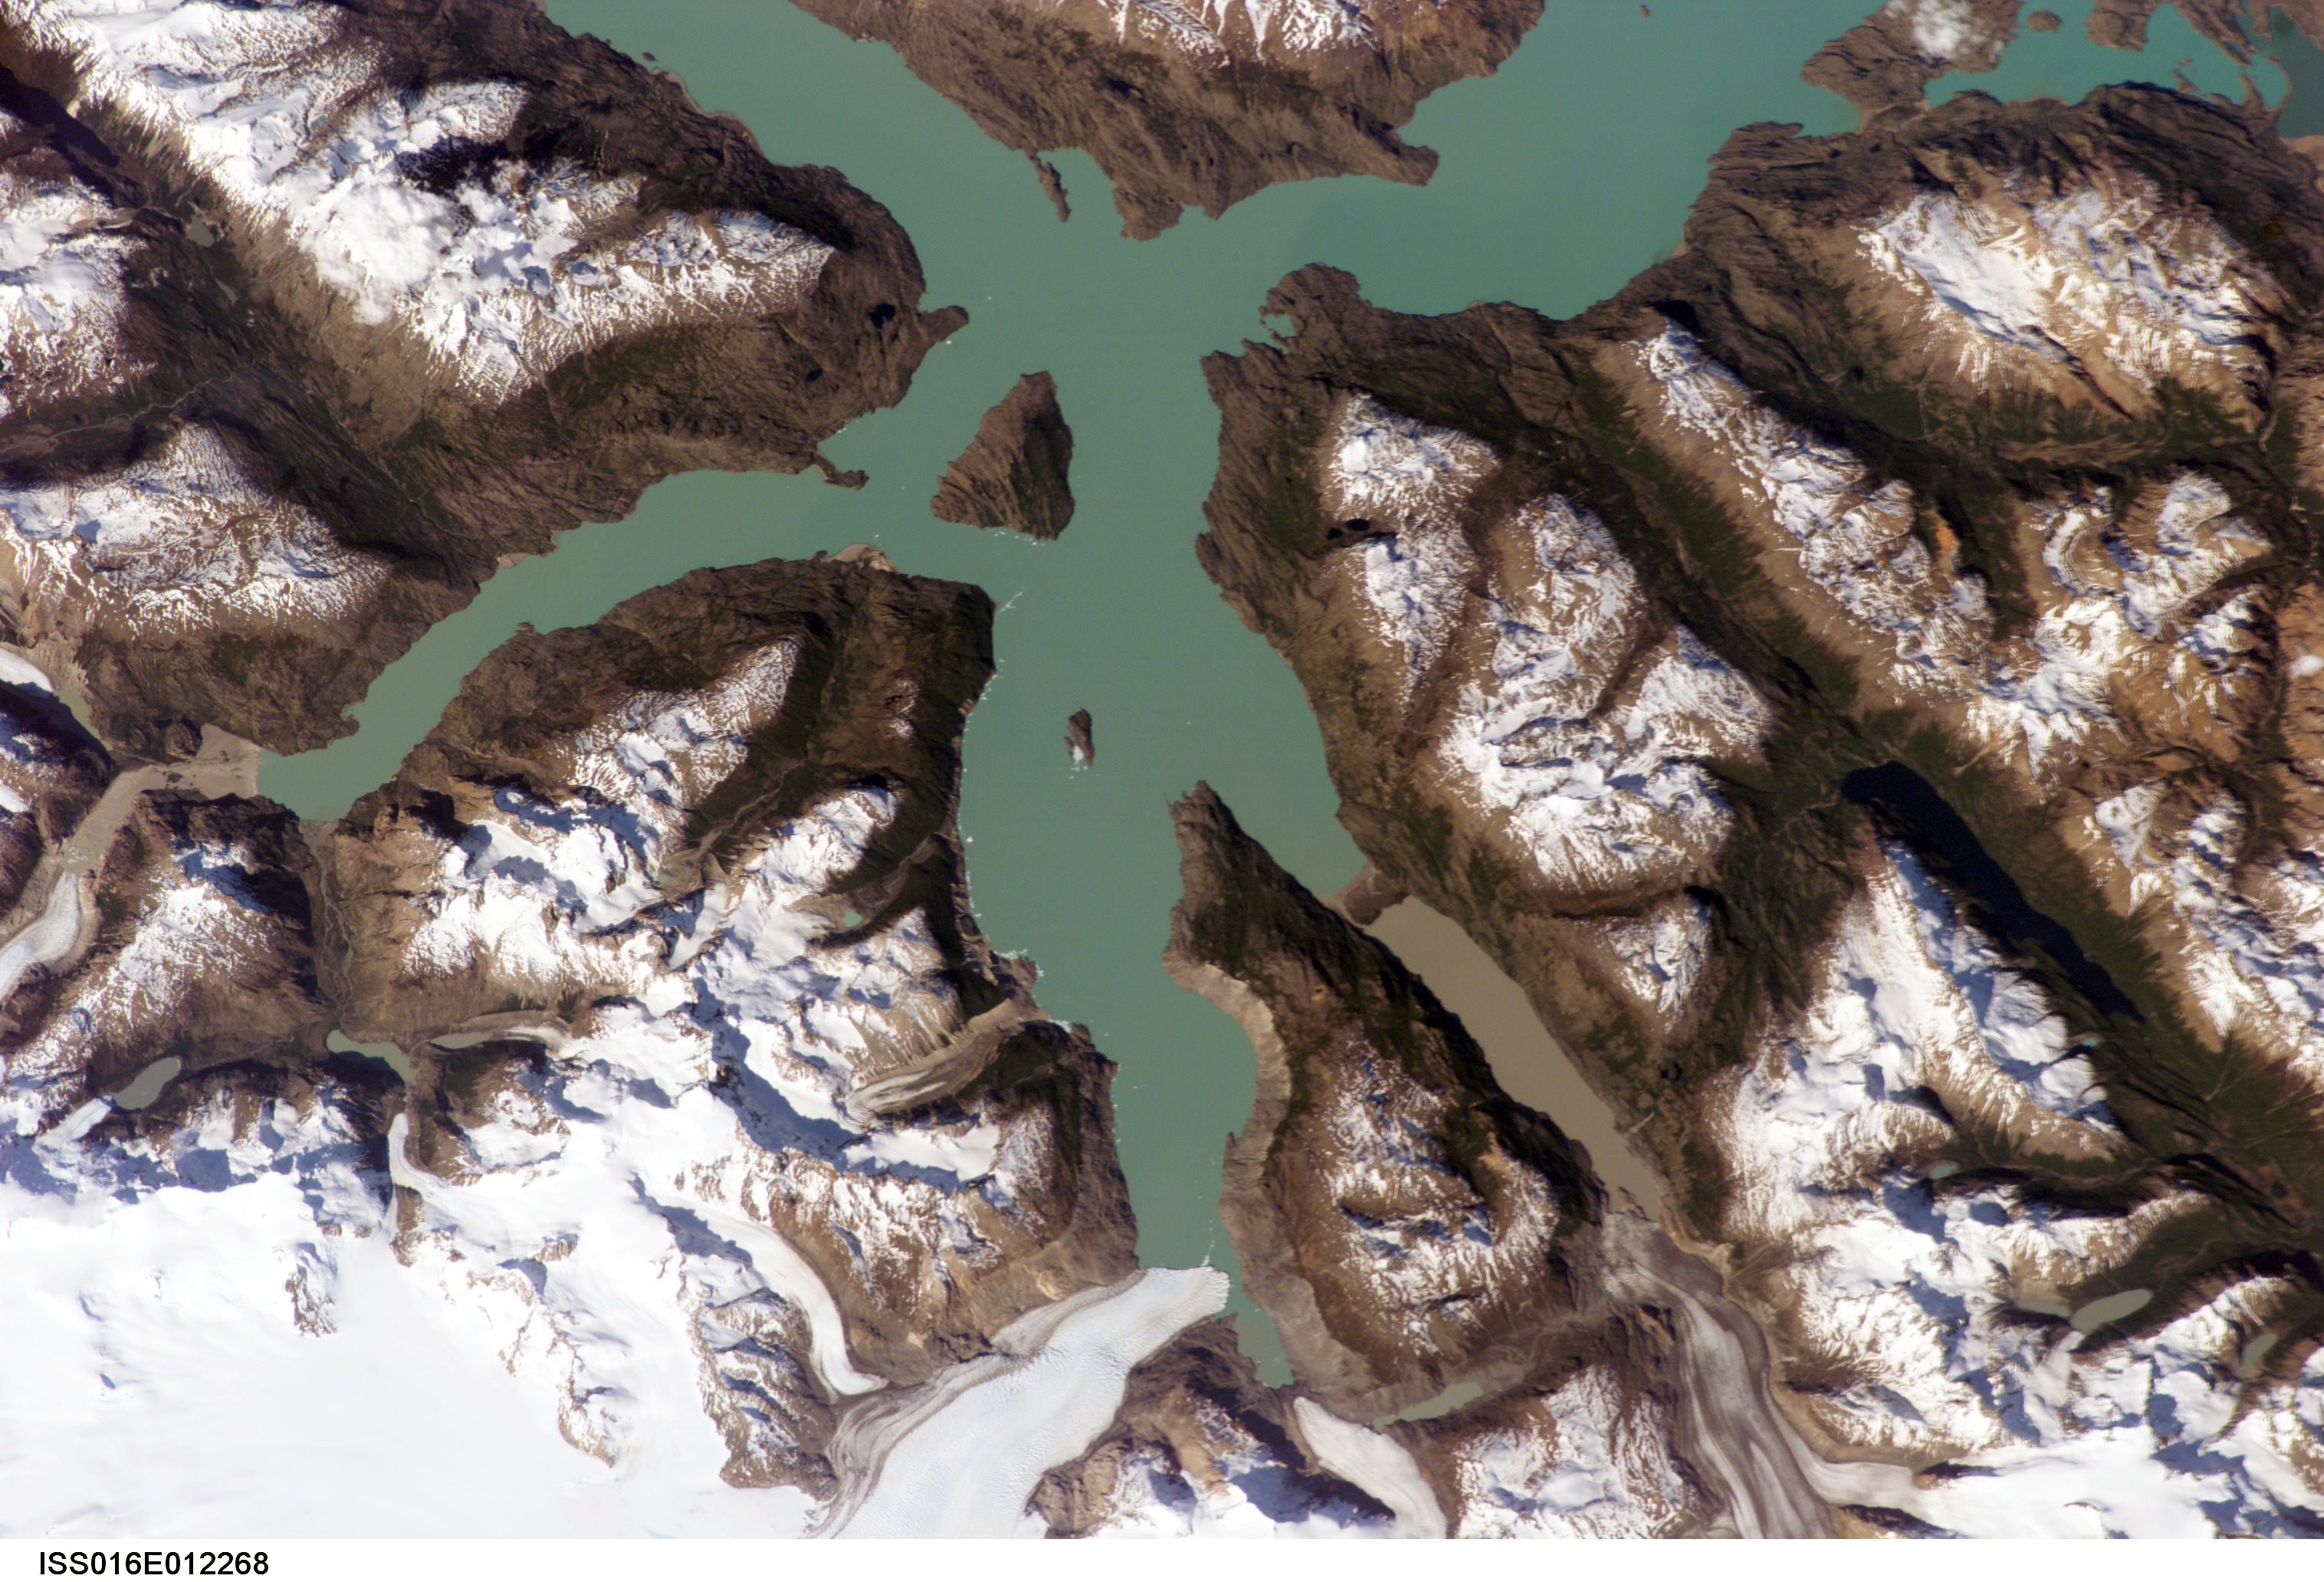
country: ARGENTINA
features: O'HIGGINS GL., O'HIGGINS LAKE
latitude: -49.0
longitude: -73.0
